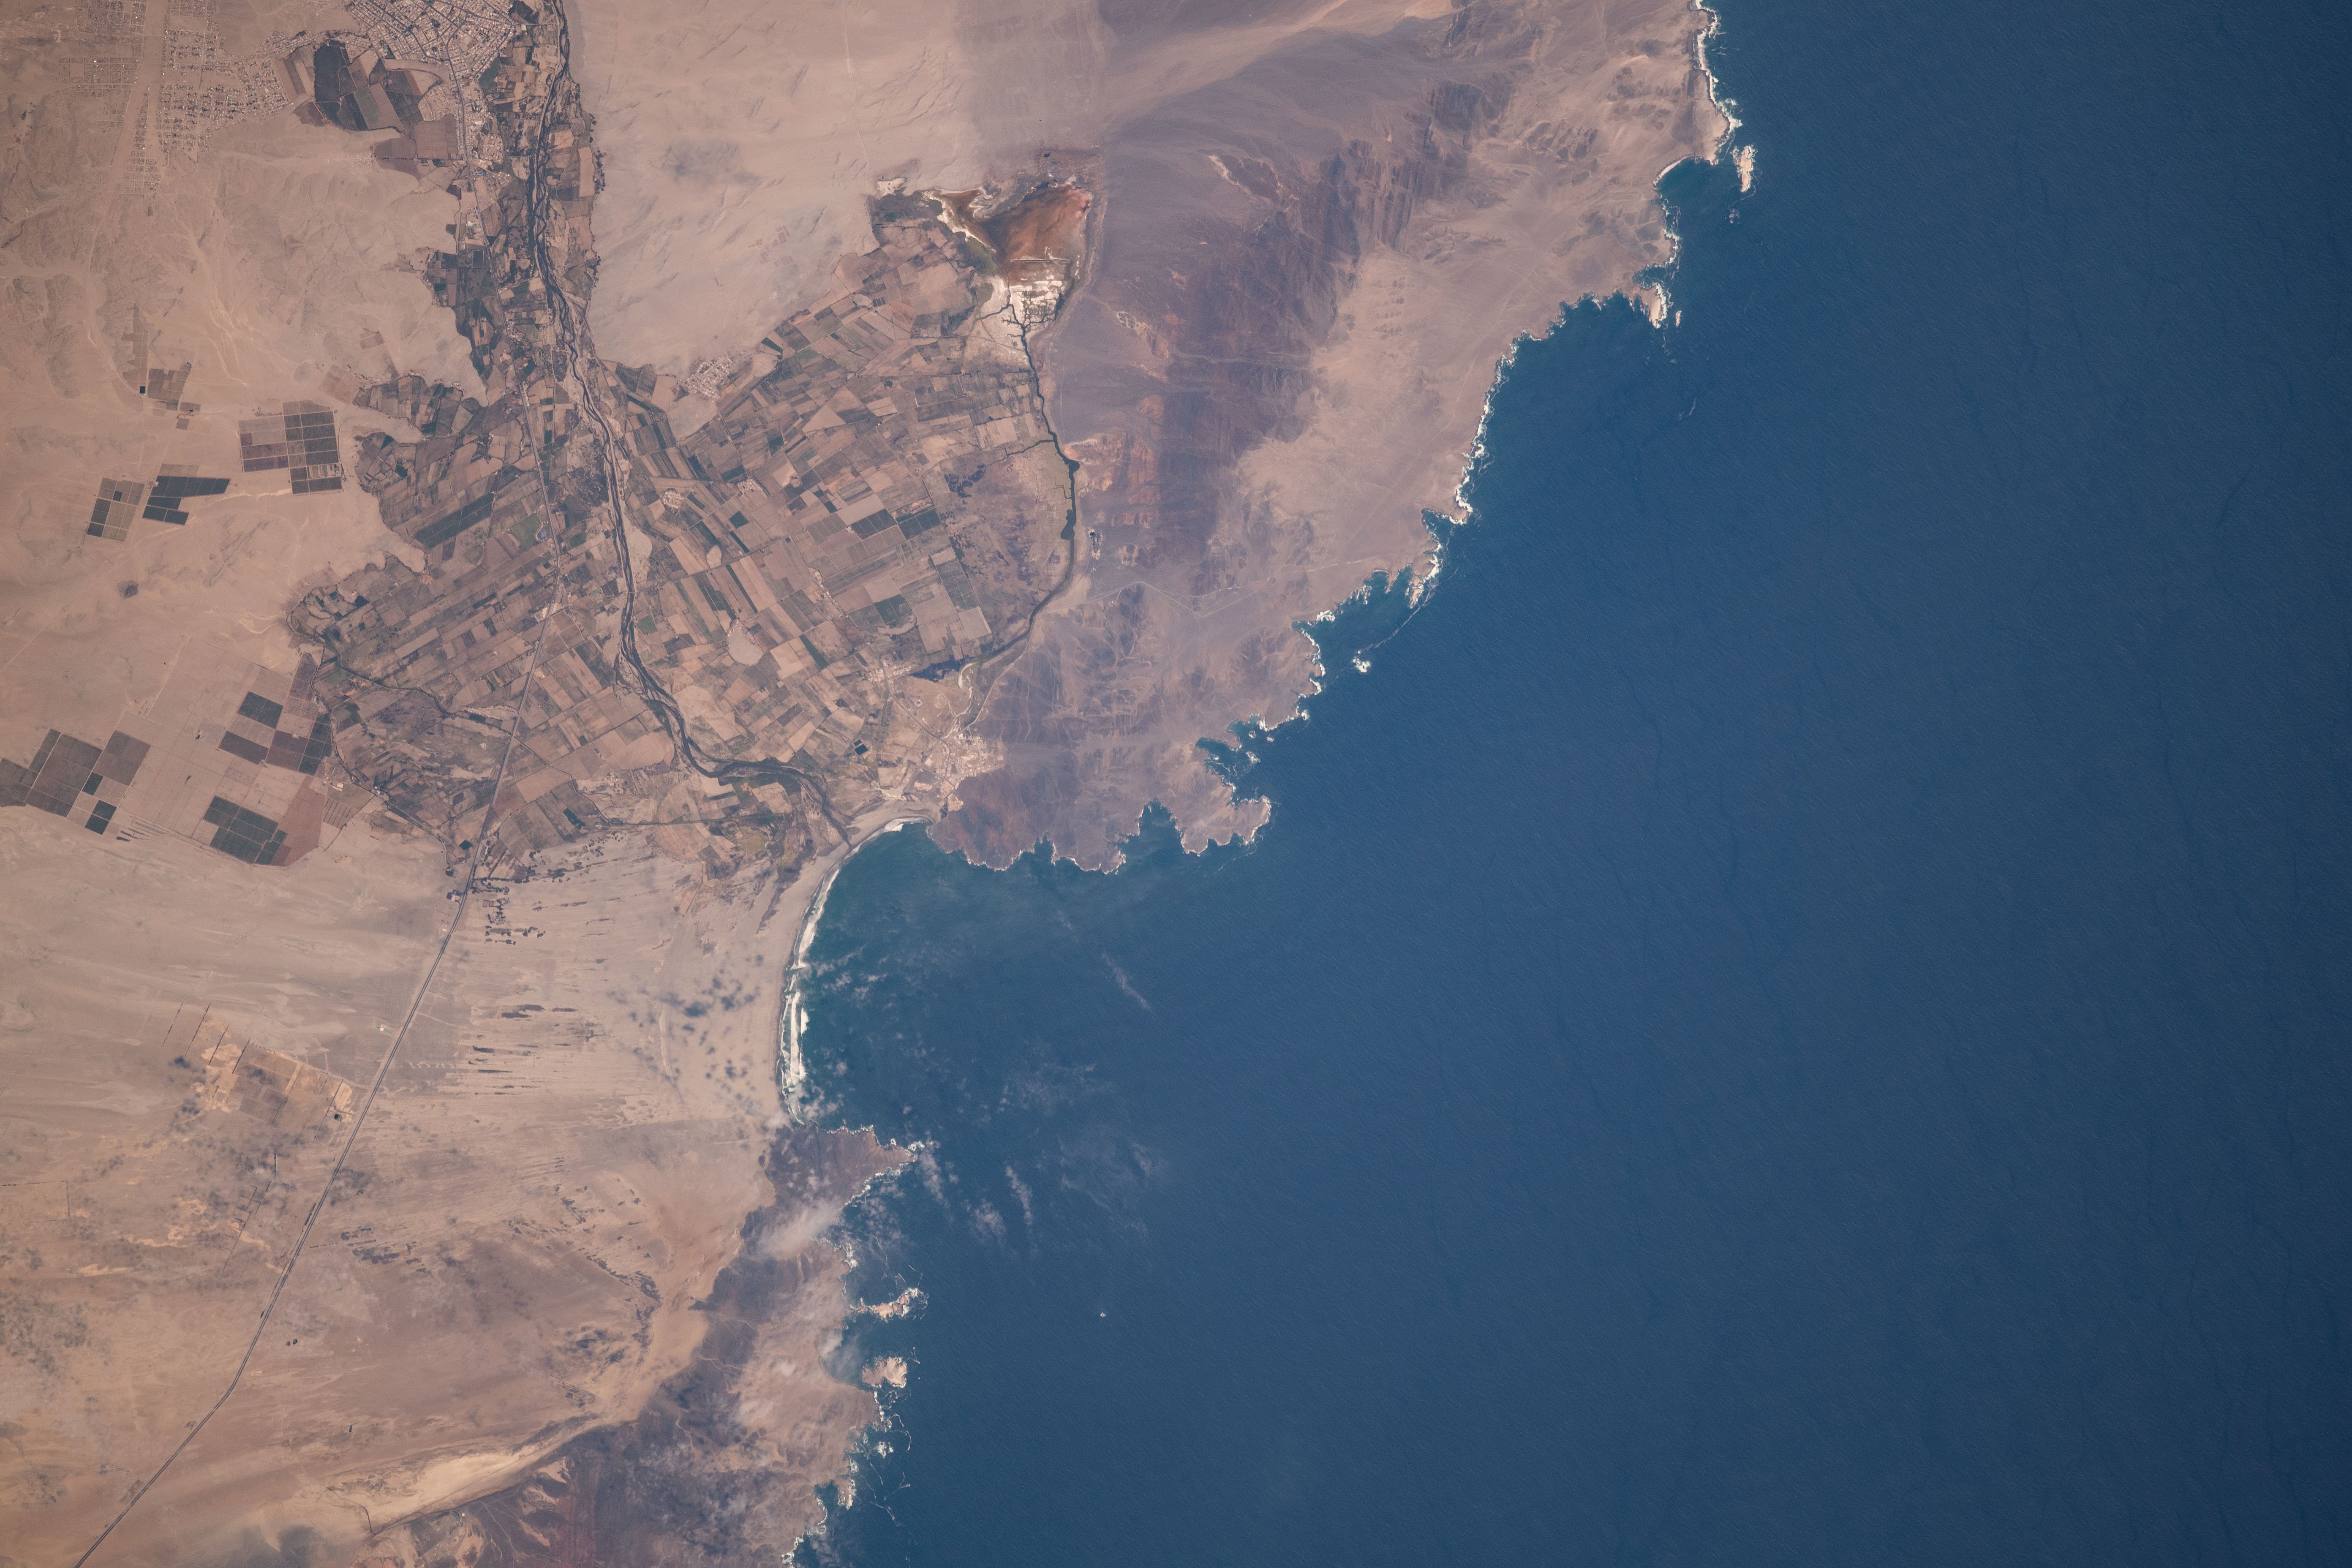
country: PERU
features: COASTLINE
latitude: -9.5
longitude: -78.4
